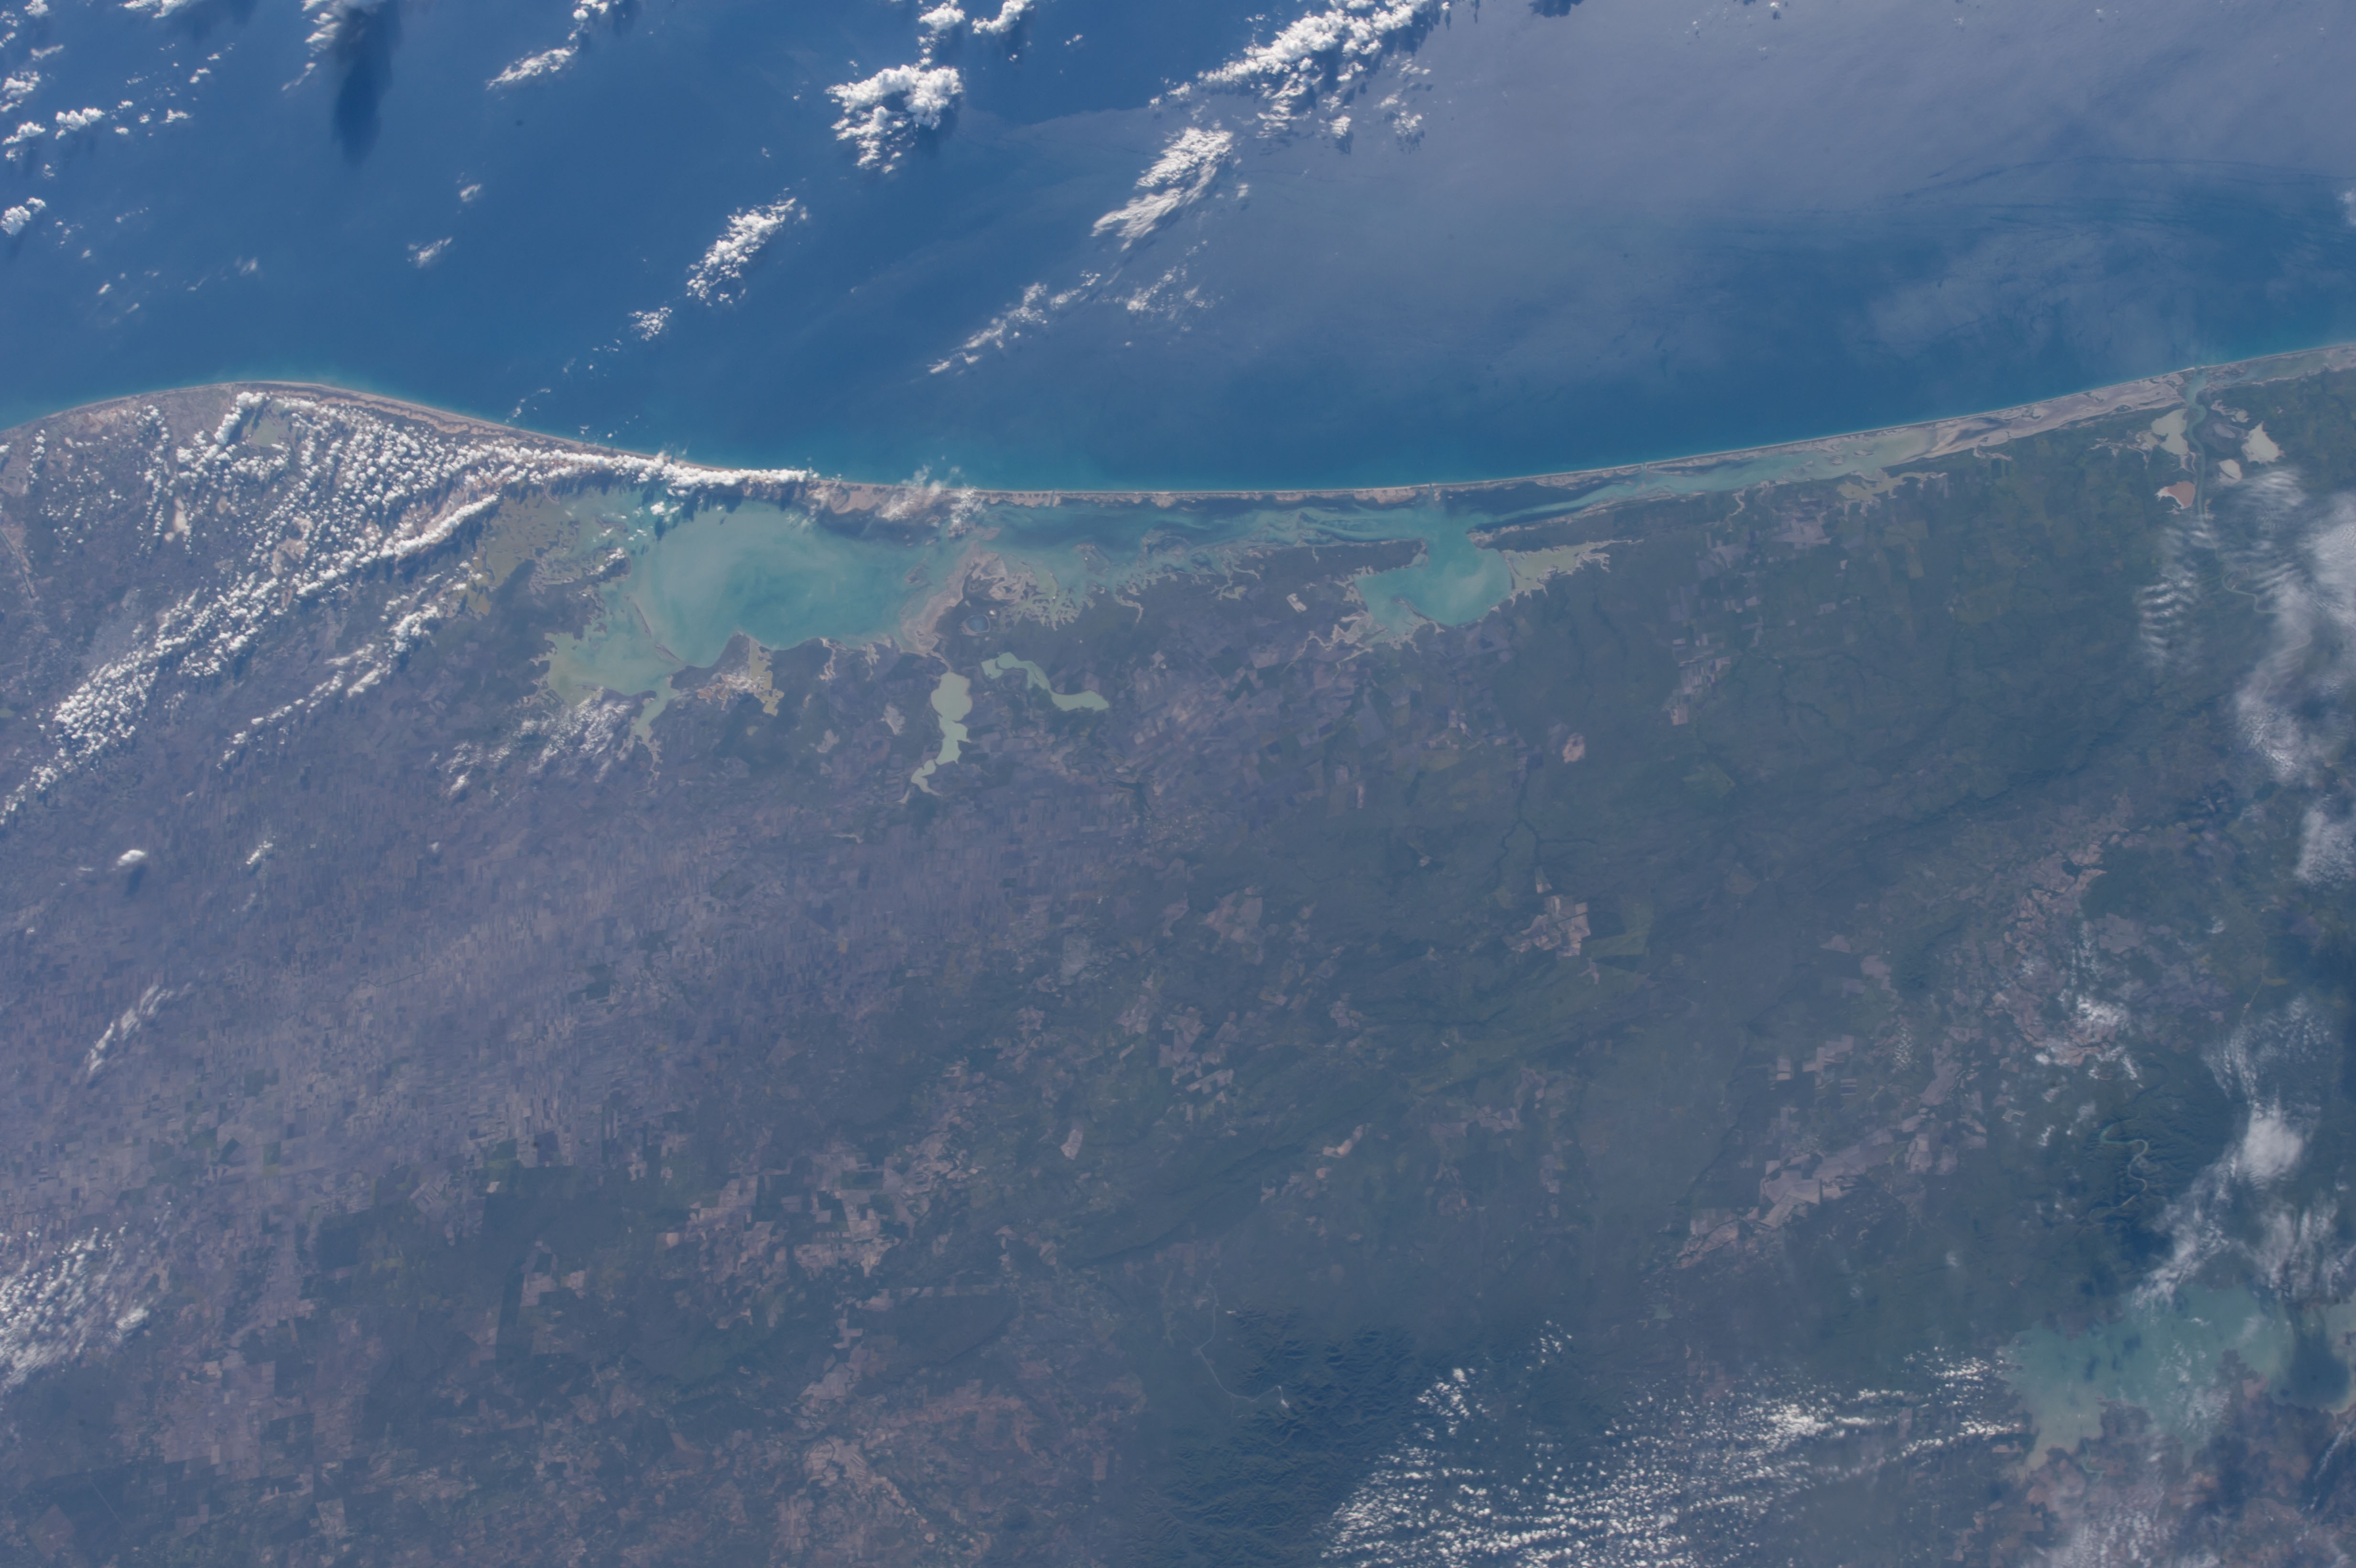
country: MEXICO
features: LAGUNA MADRE, SAN FERNANDO, RIO GRANDE VALLEY, GULF OF MEXICO, SOUTH PADRE ISLAND
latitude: 24.5
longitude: -98.0
